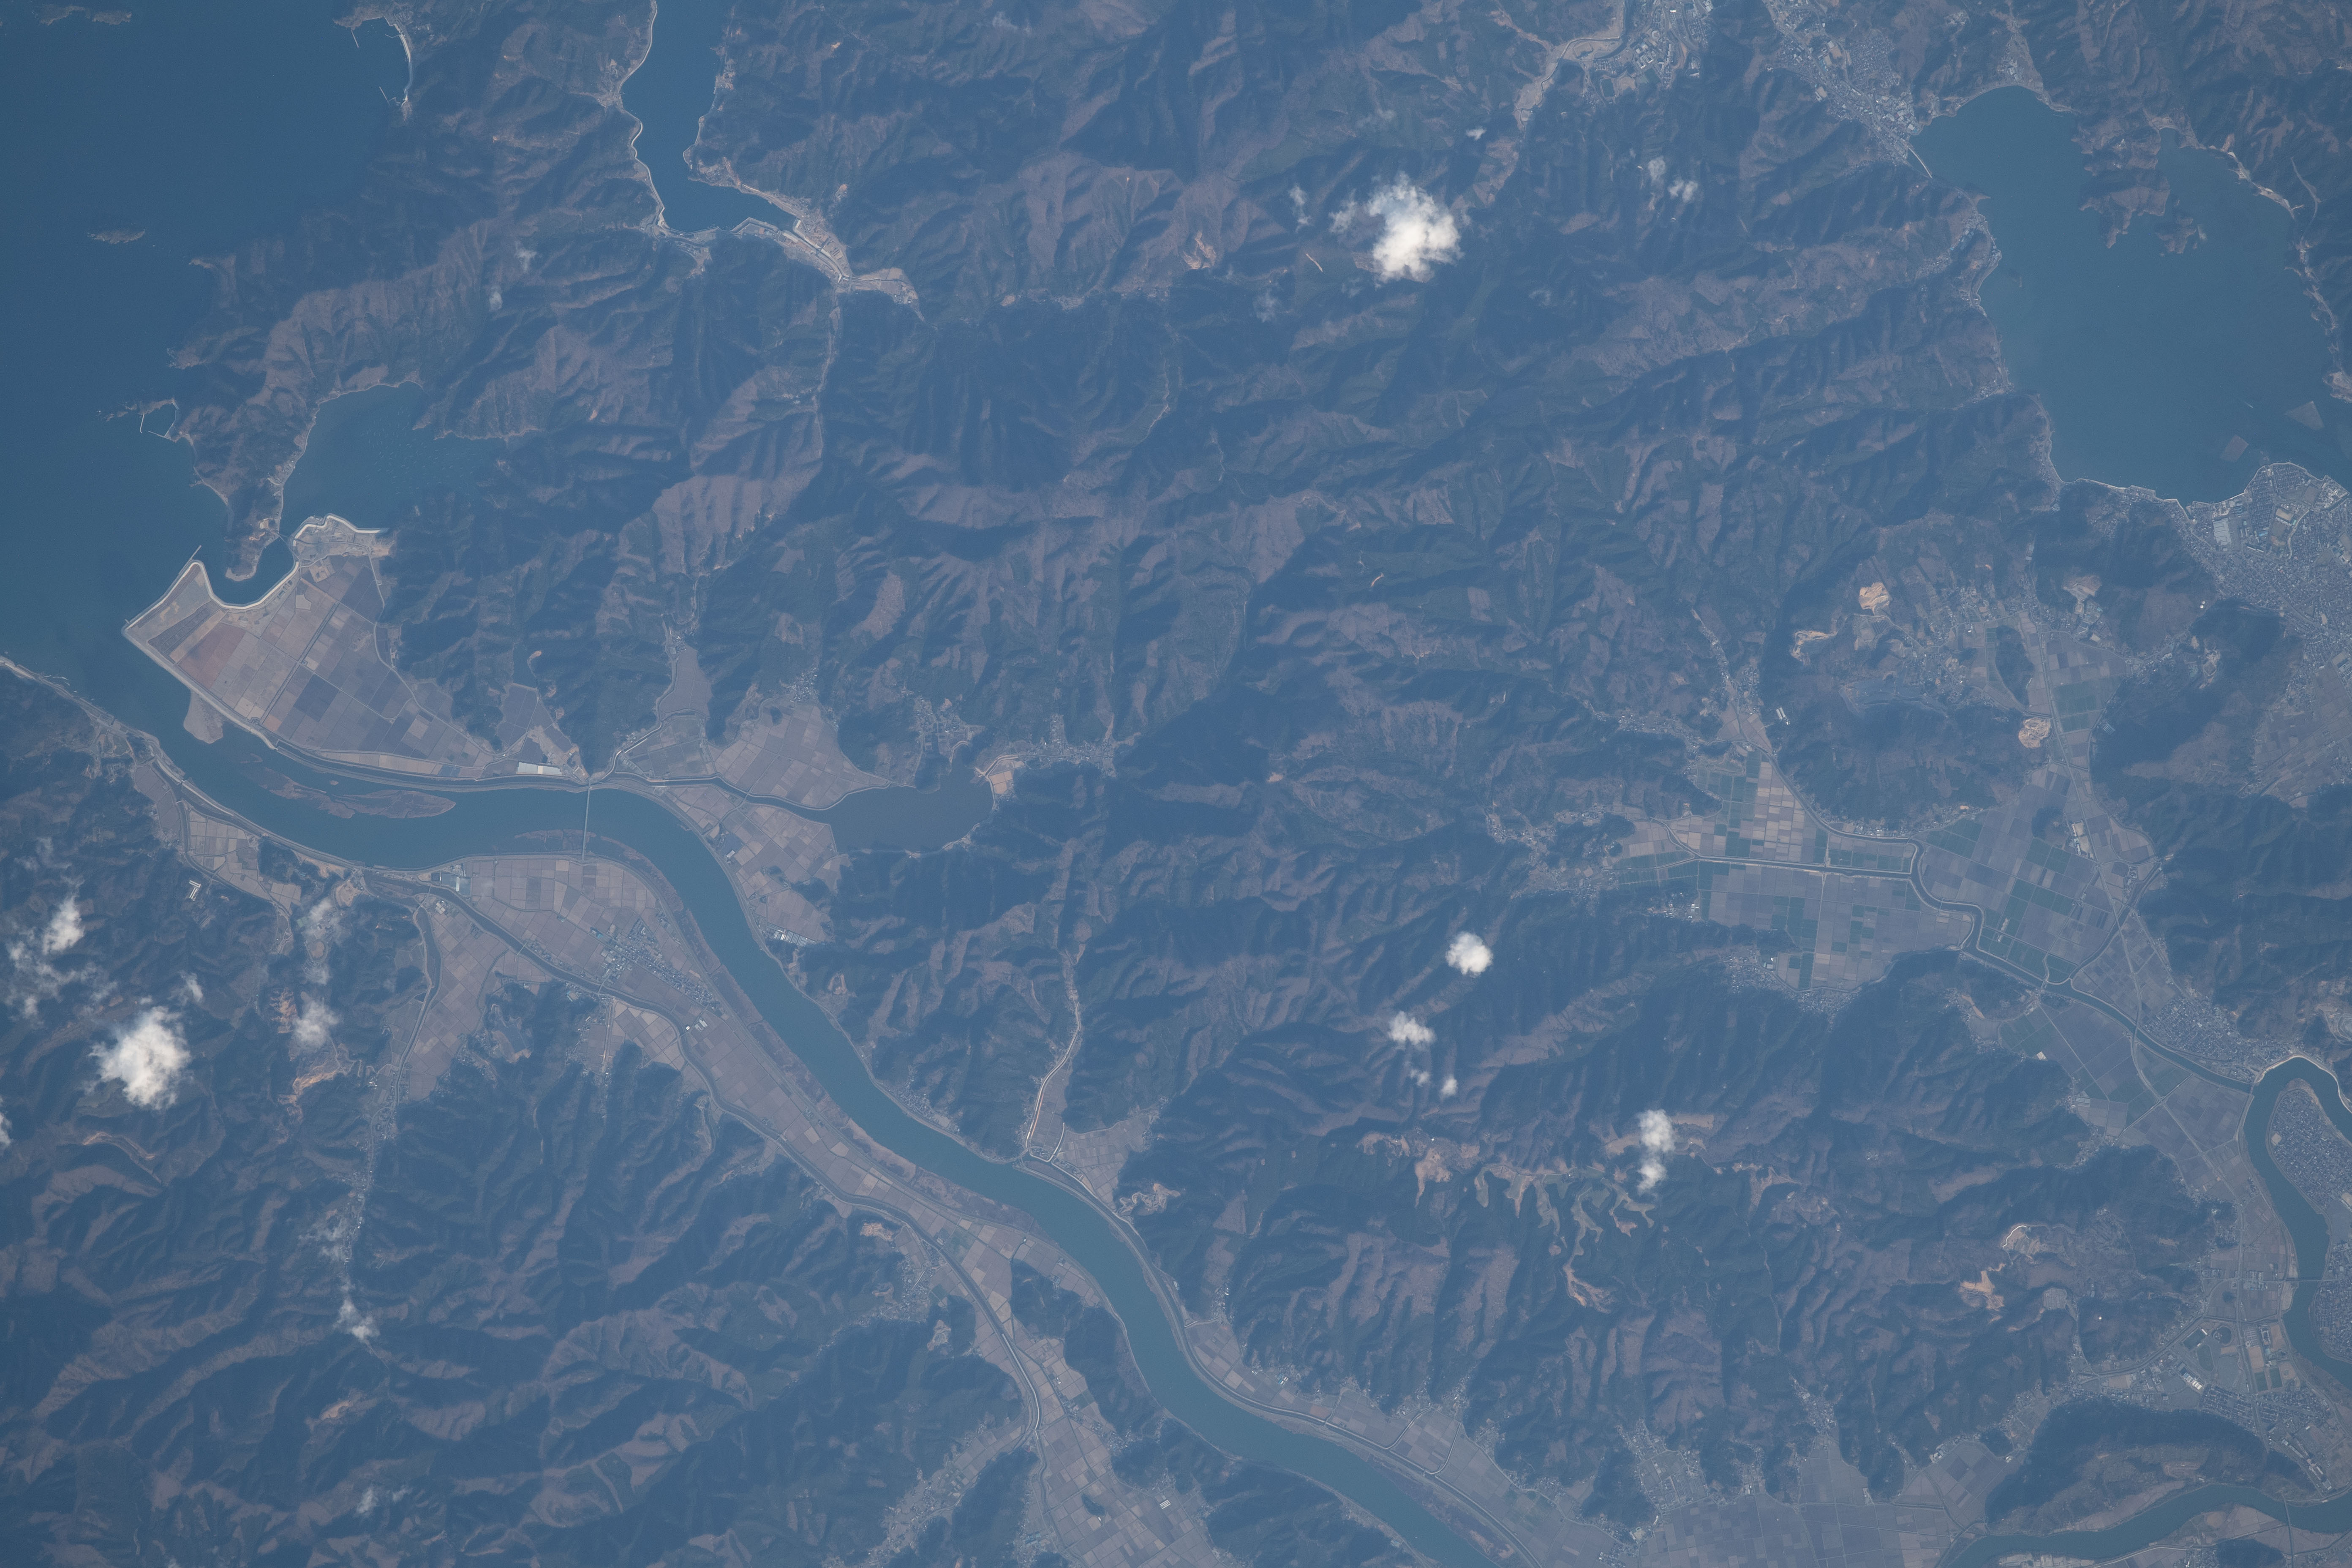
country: JAPAN
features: MOUNTAINS, KITAKAMI RIVER, FUJI RIVER, MOUNTAINS
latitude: 38.5
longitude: 141.4
